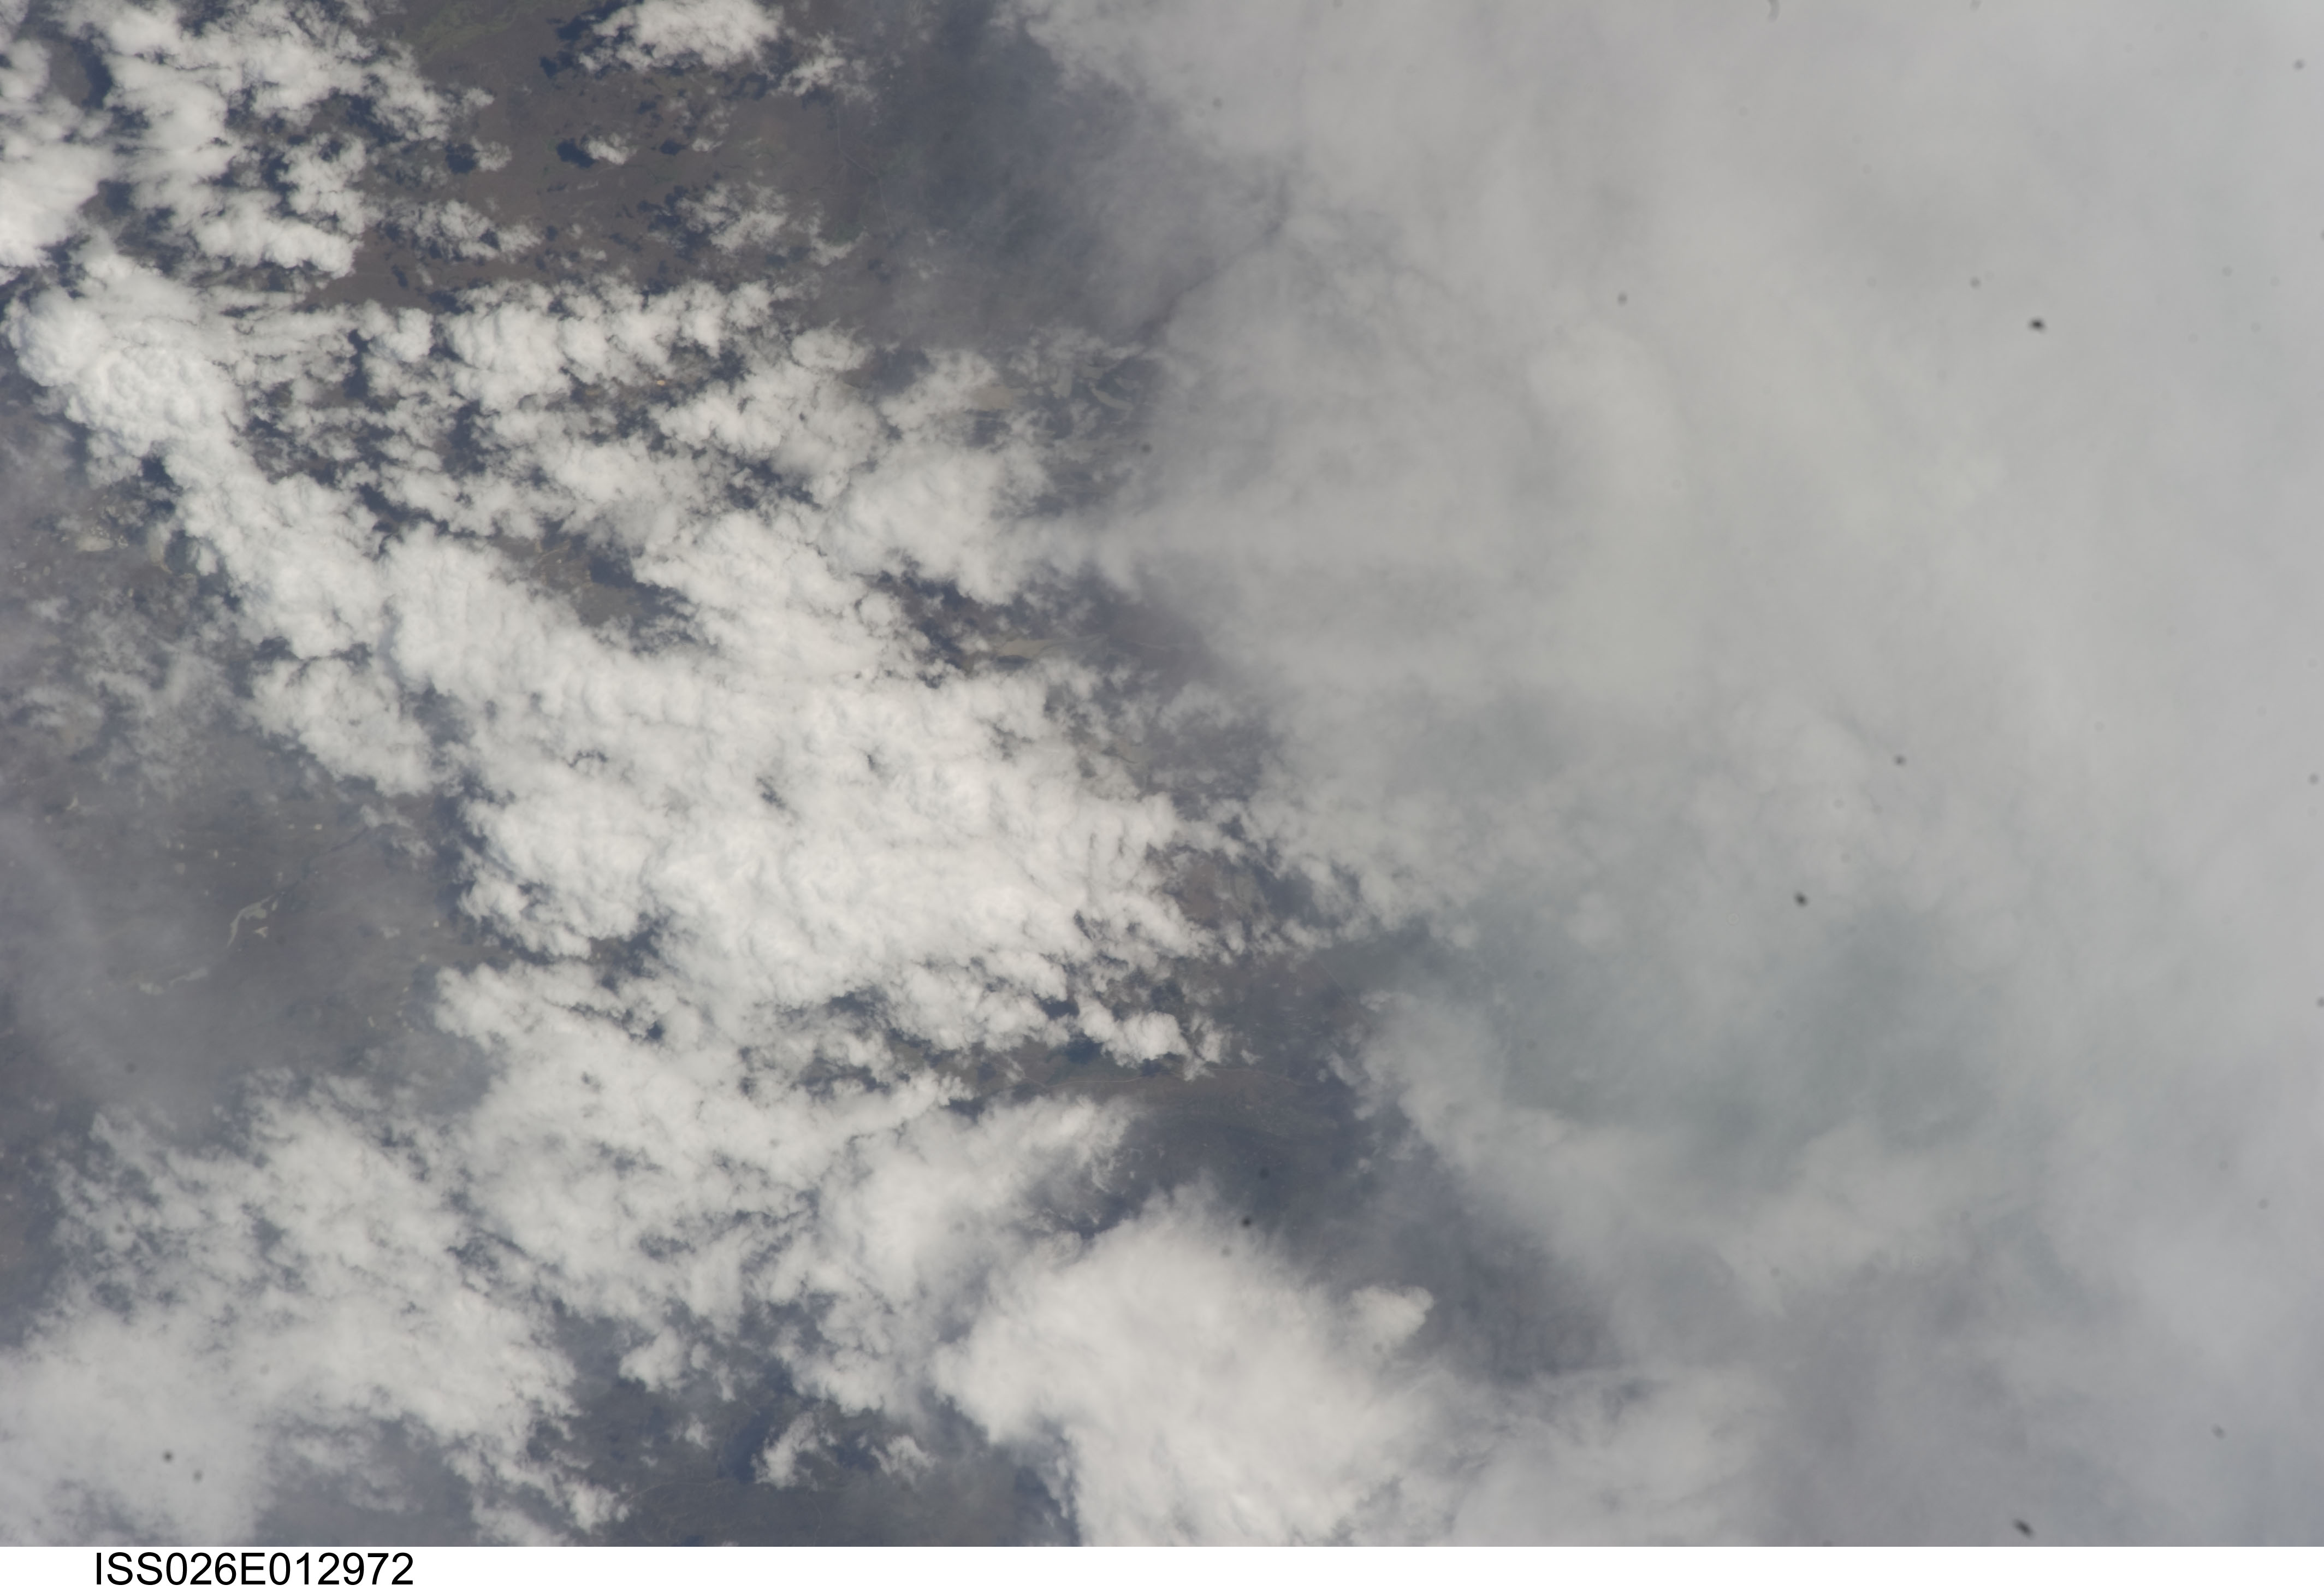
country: CHILE
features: SAN SEBASTIAN BAY, GRAND ISLAND, COAST, DRAINAGE
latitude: -53.3
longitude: -68.7
